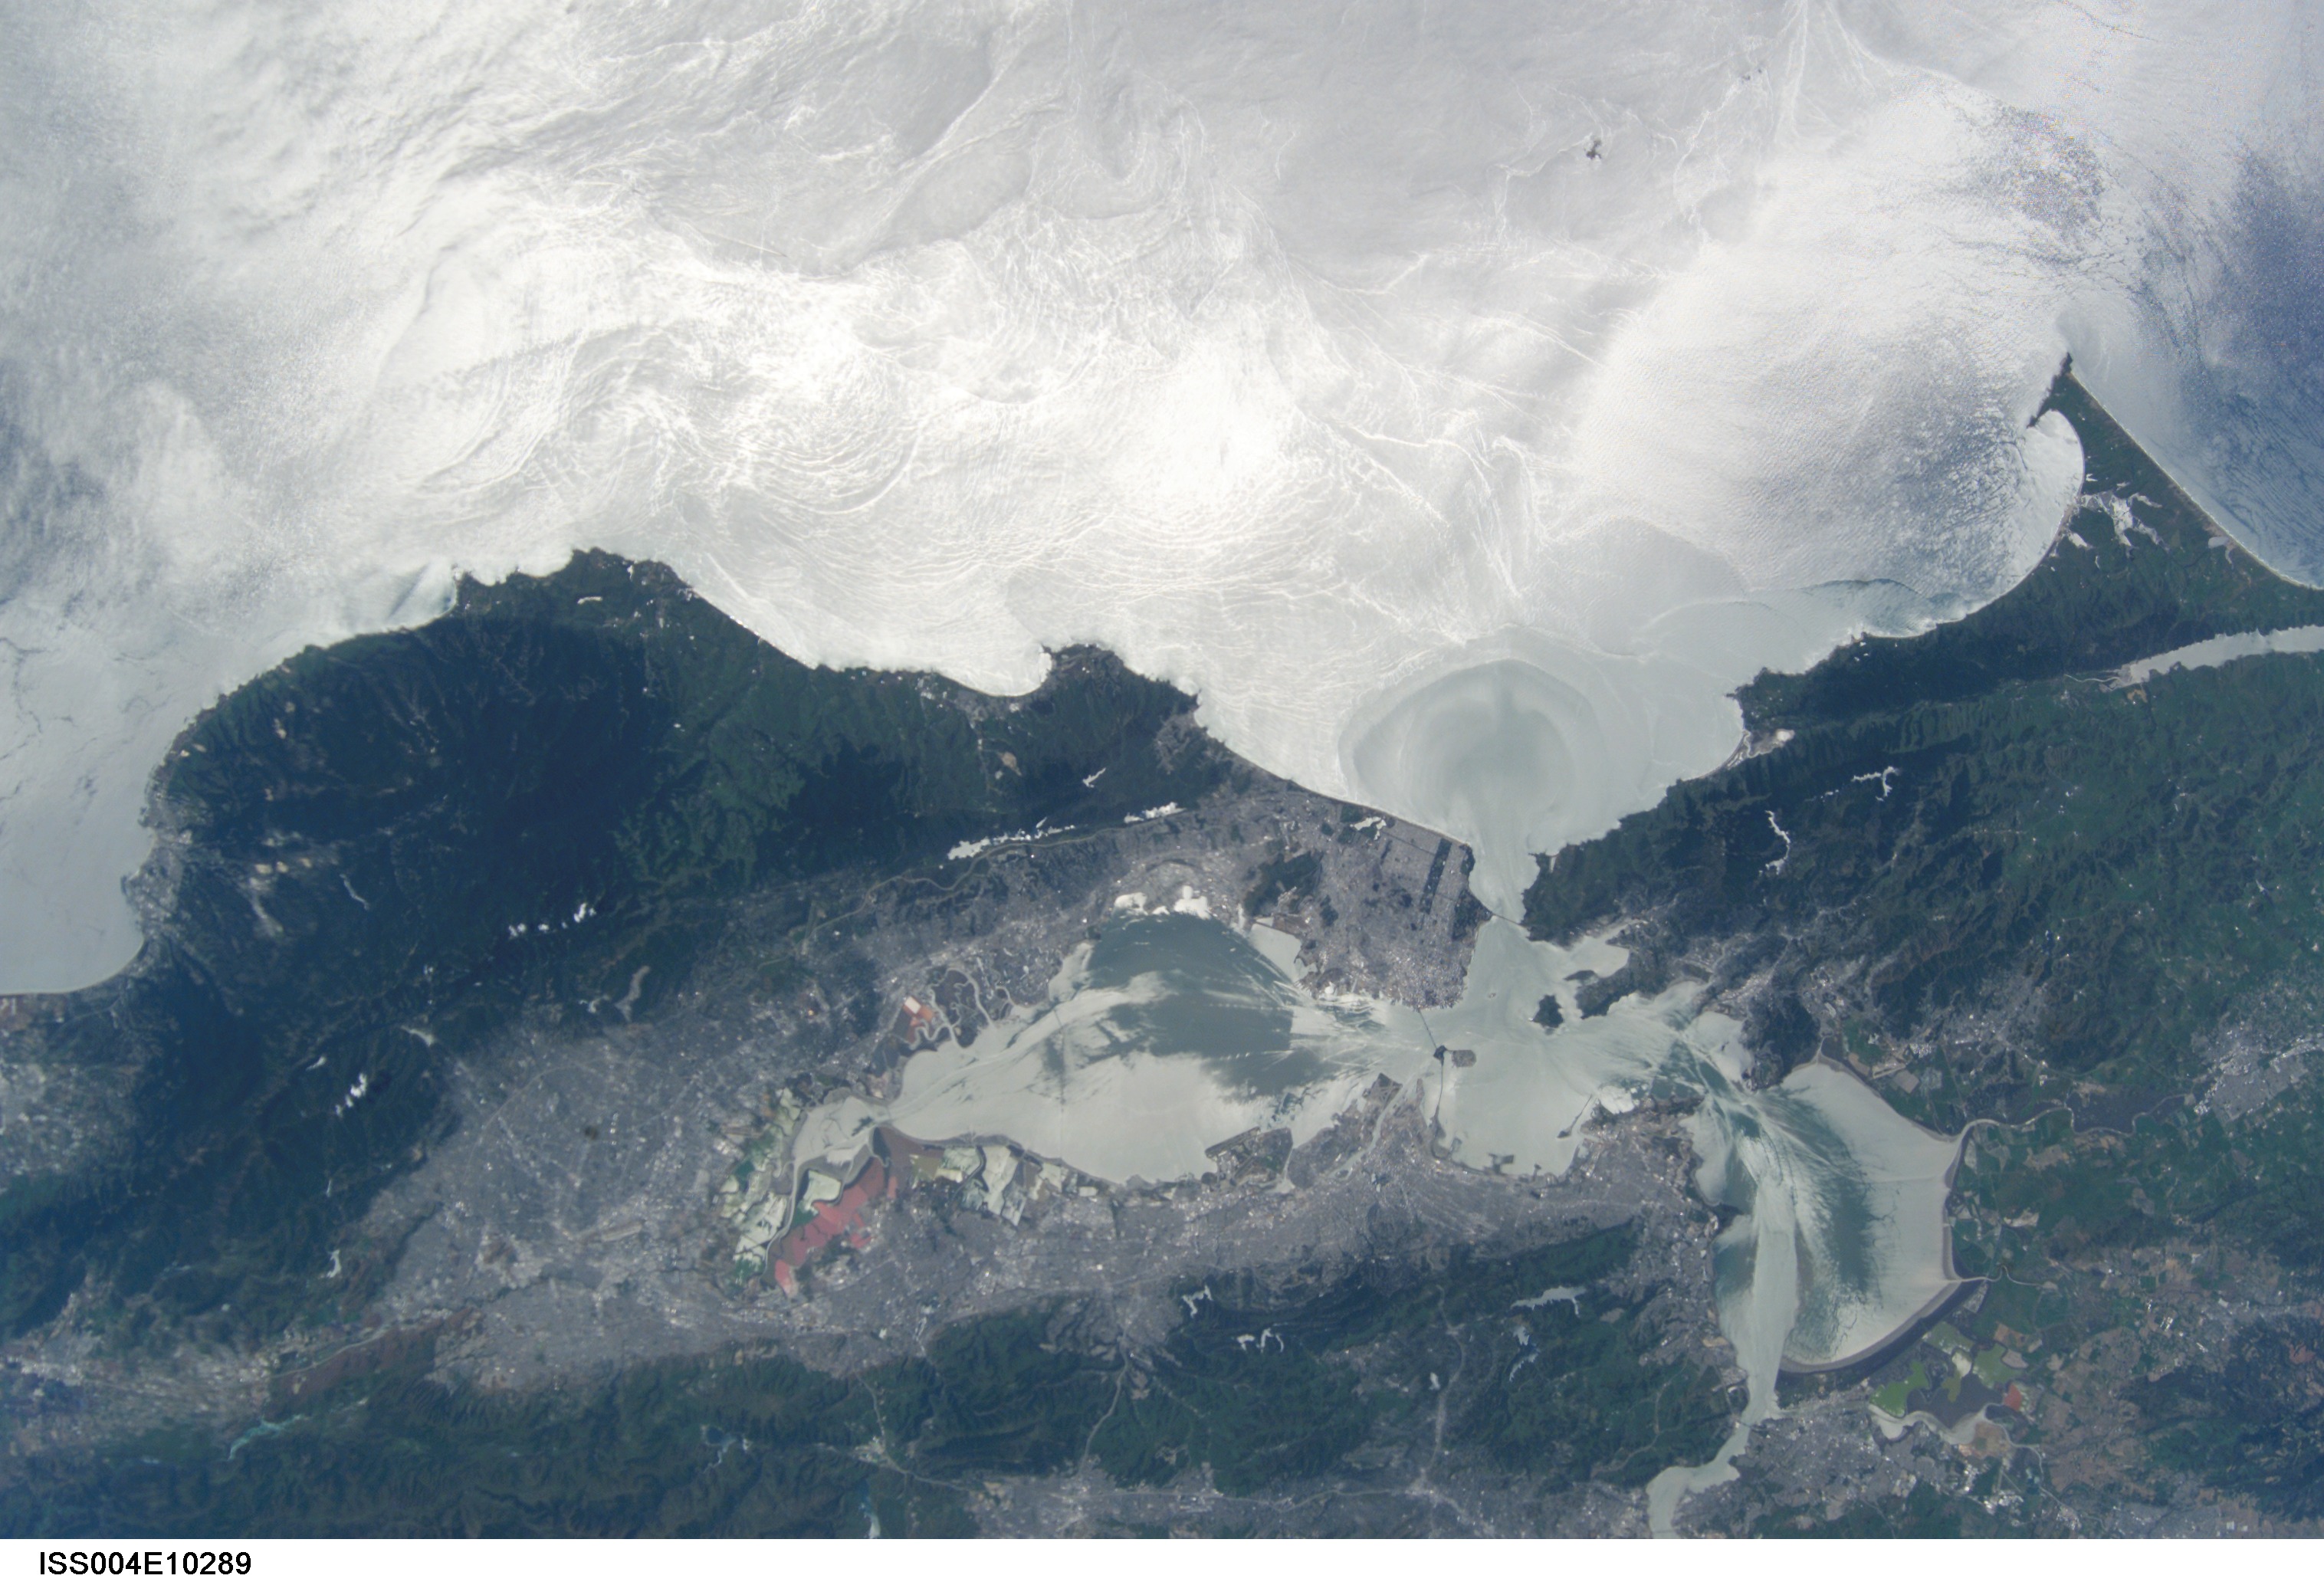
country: USA-CALIFORNIA
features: SAN FRANCISCO BAY AREA
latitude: 37.5
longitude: -122.5
